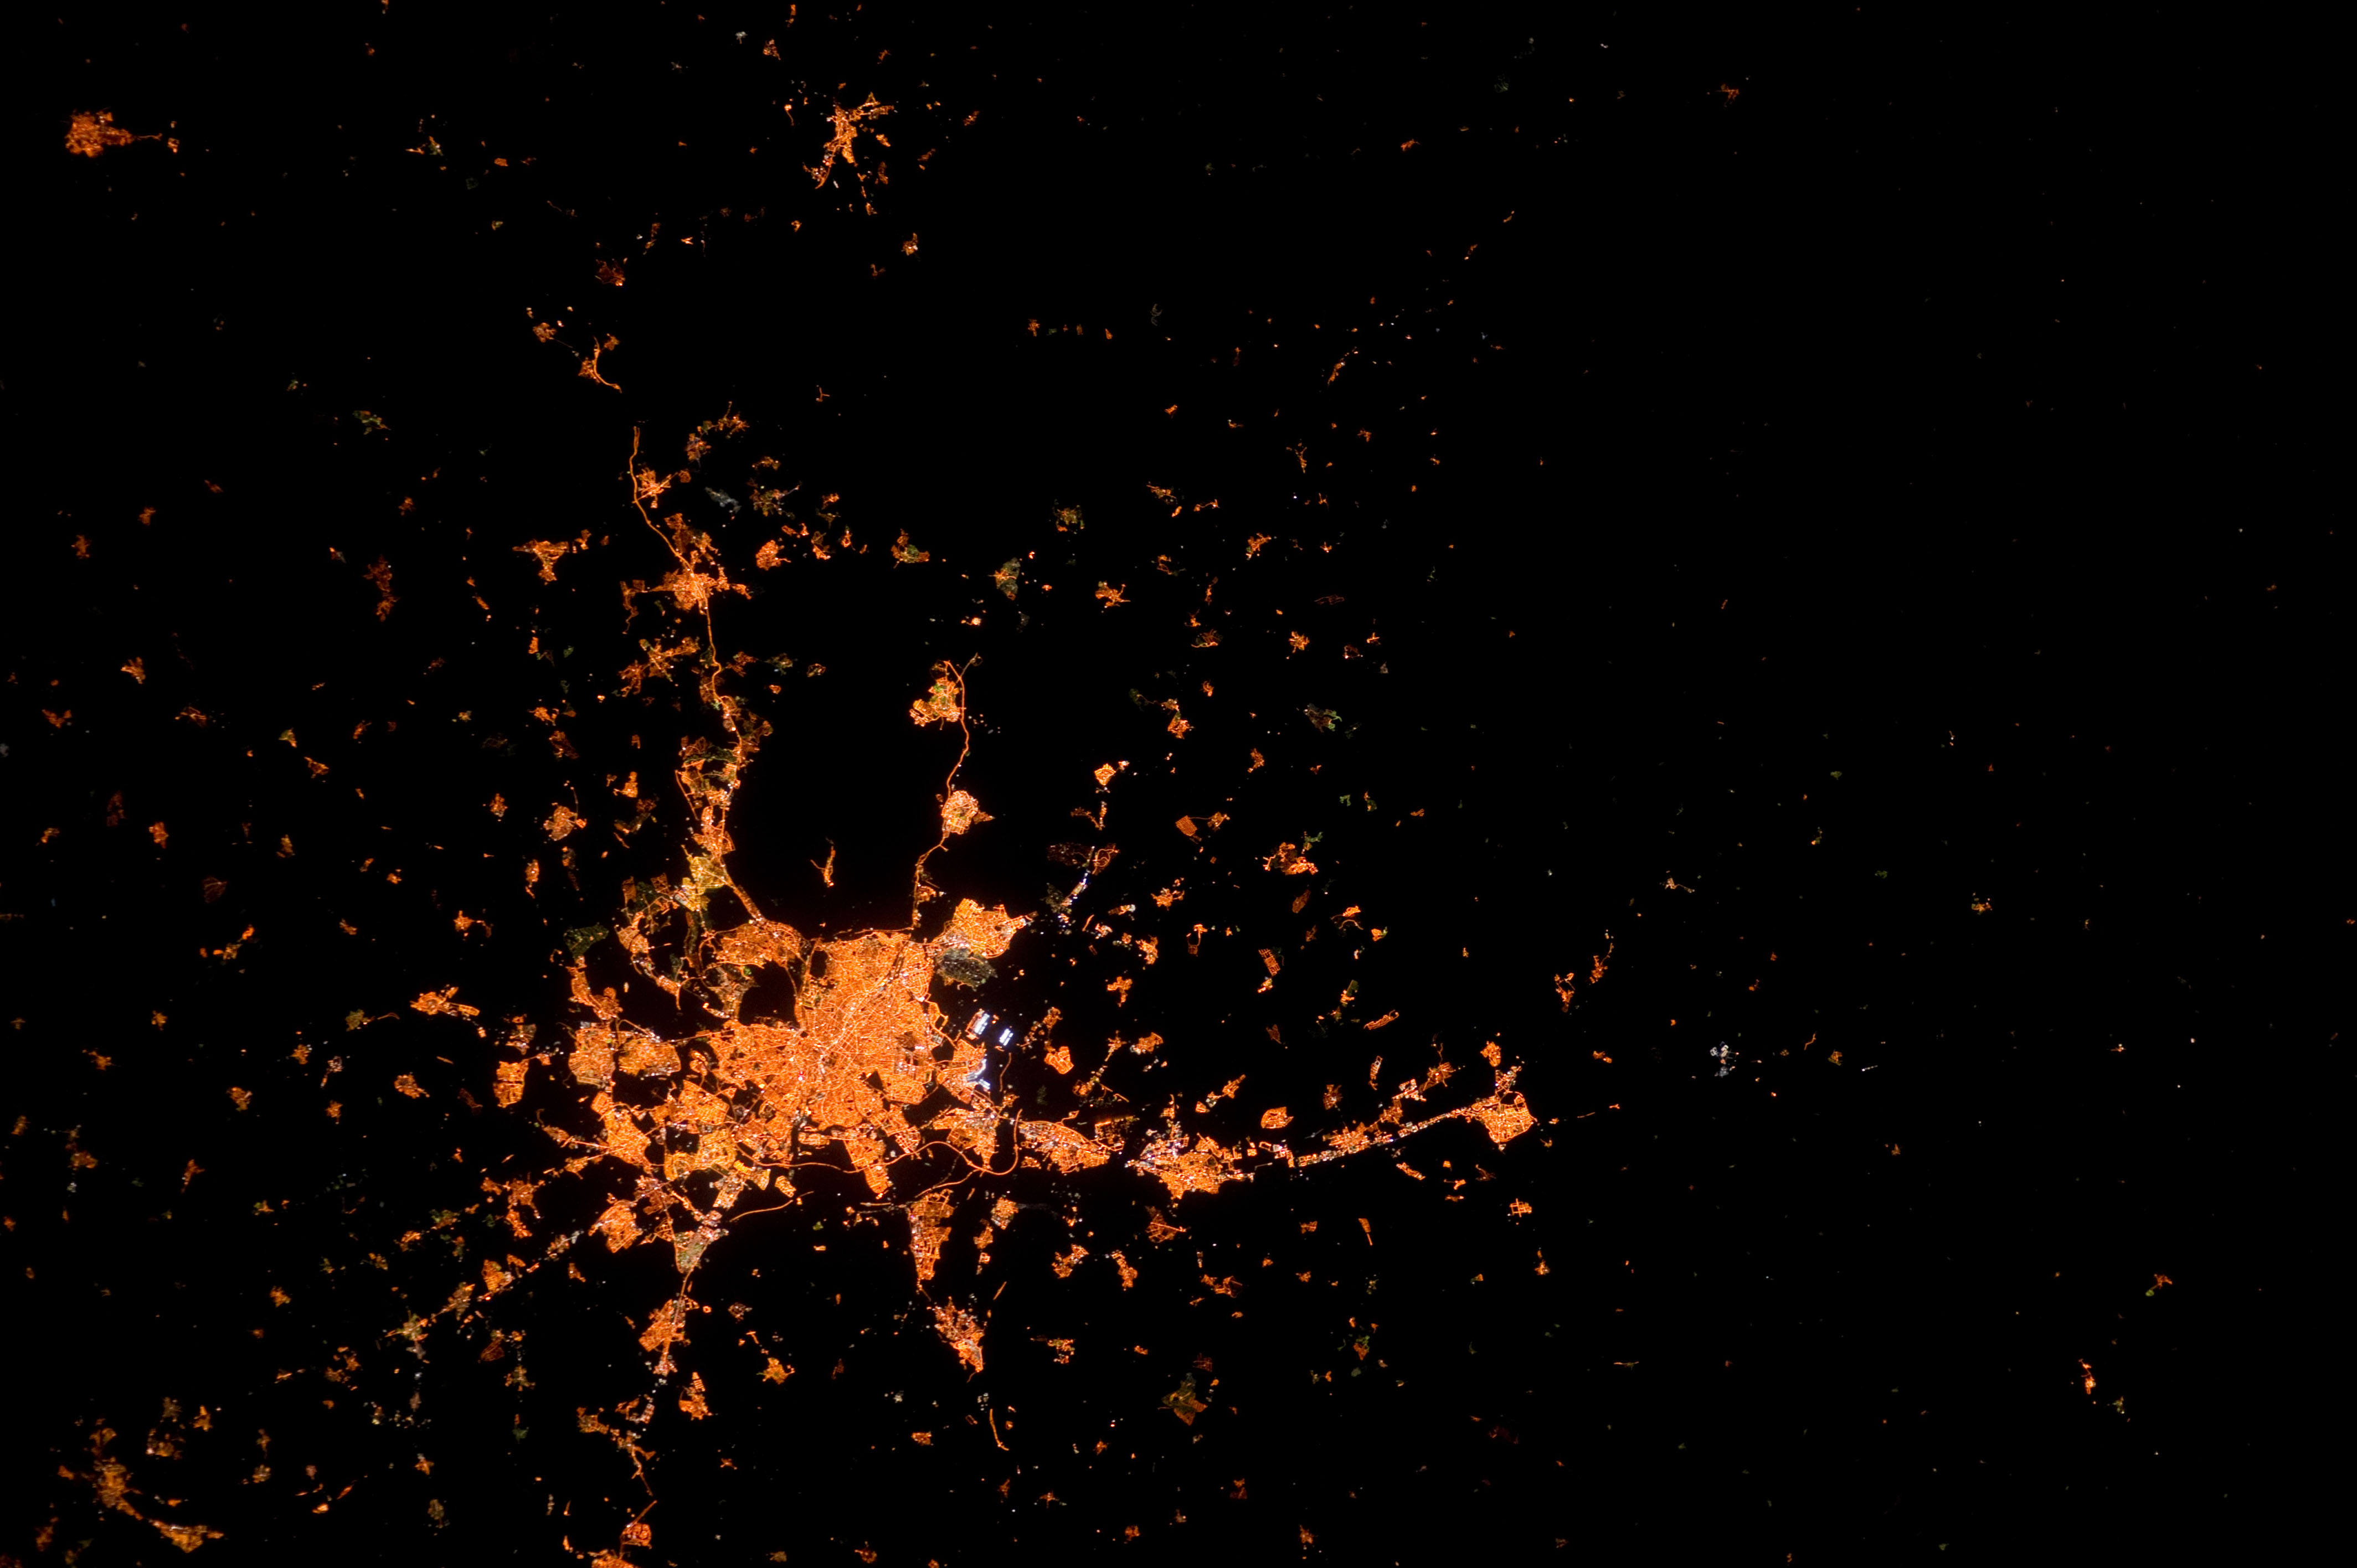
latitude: 40.4
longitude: -3.6
